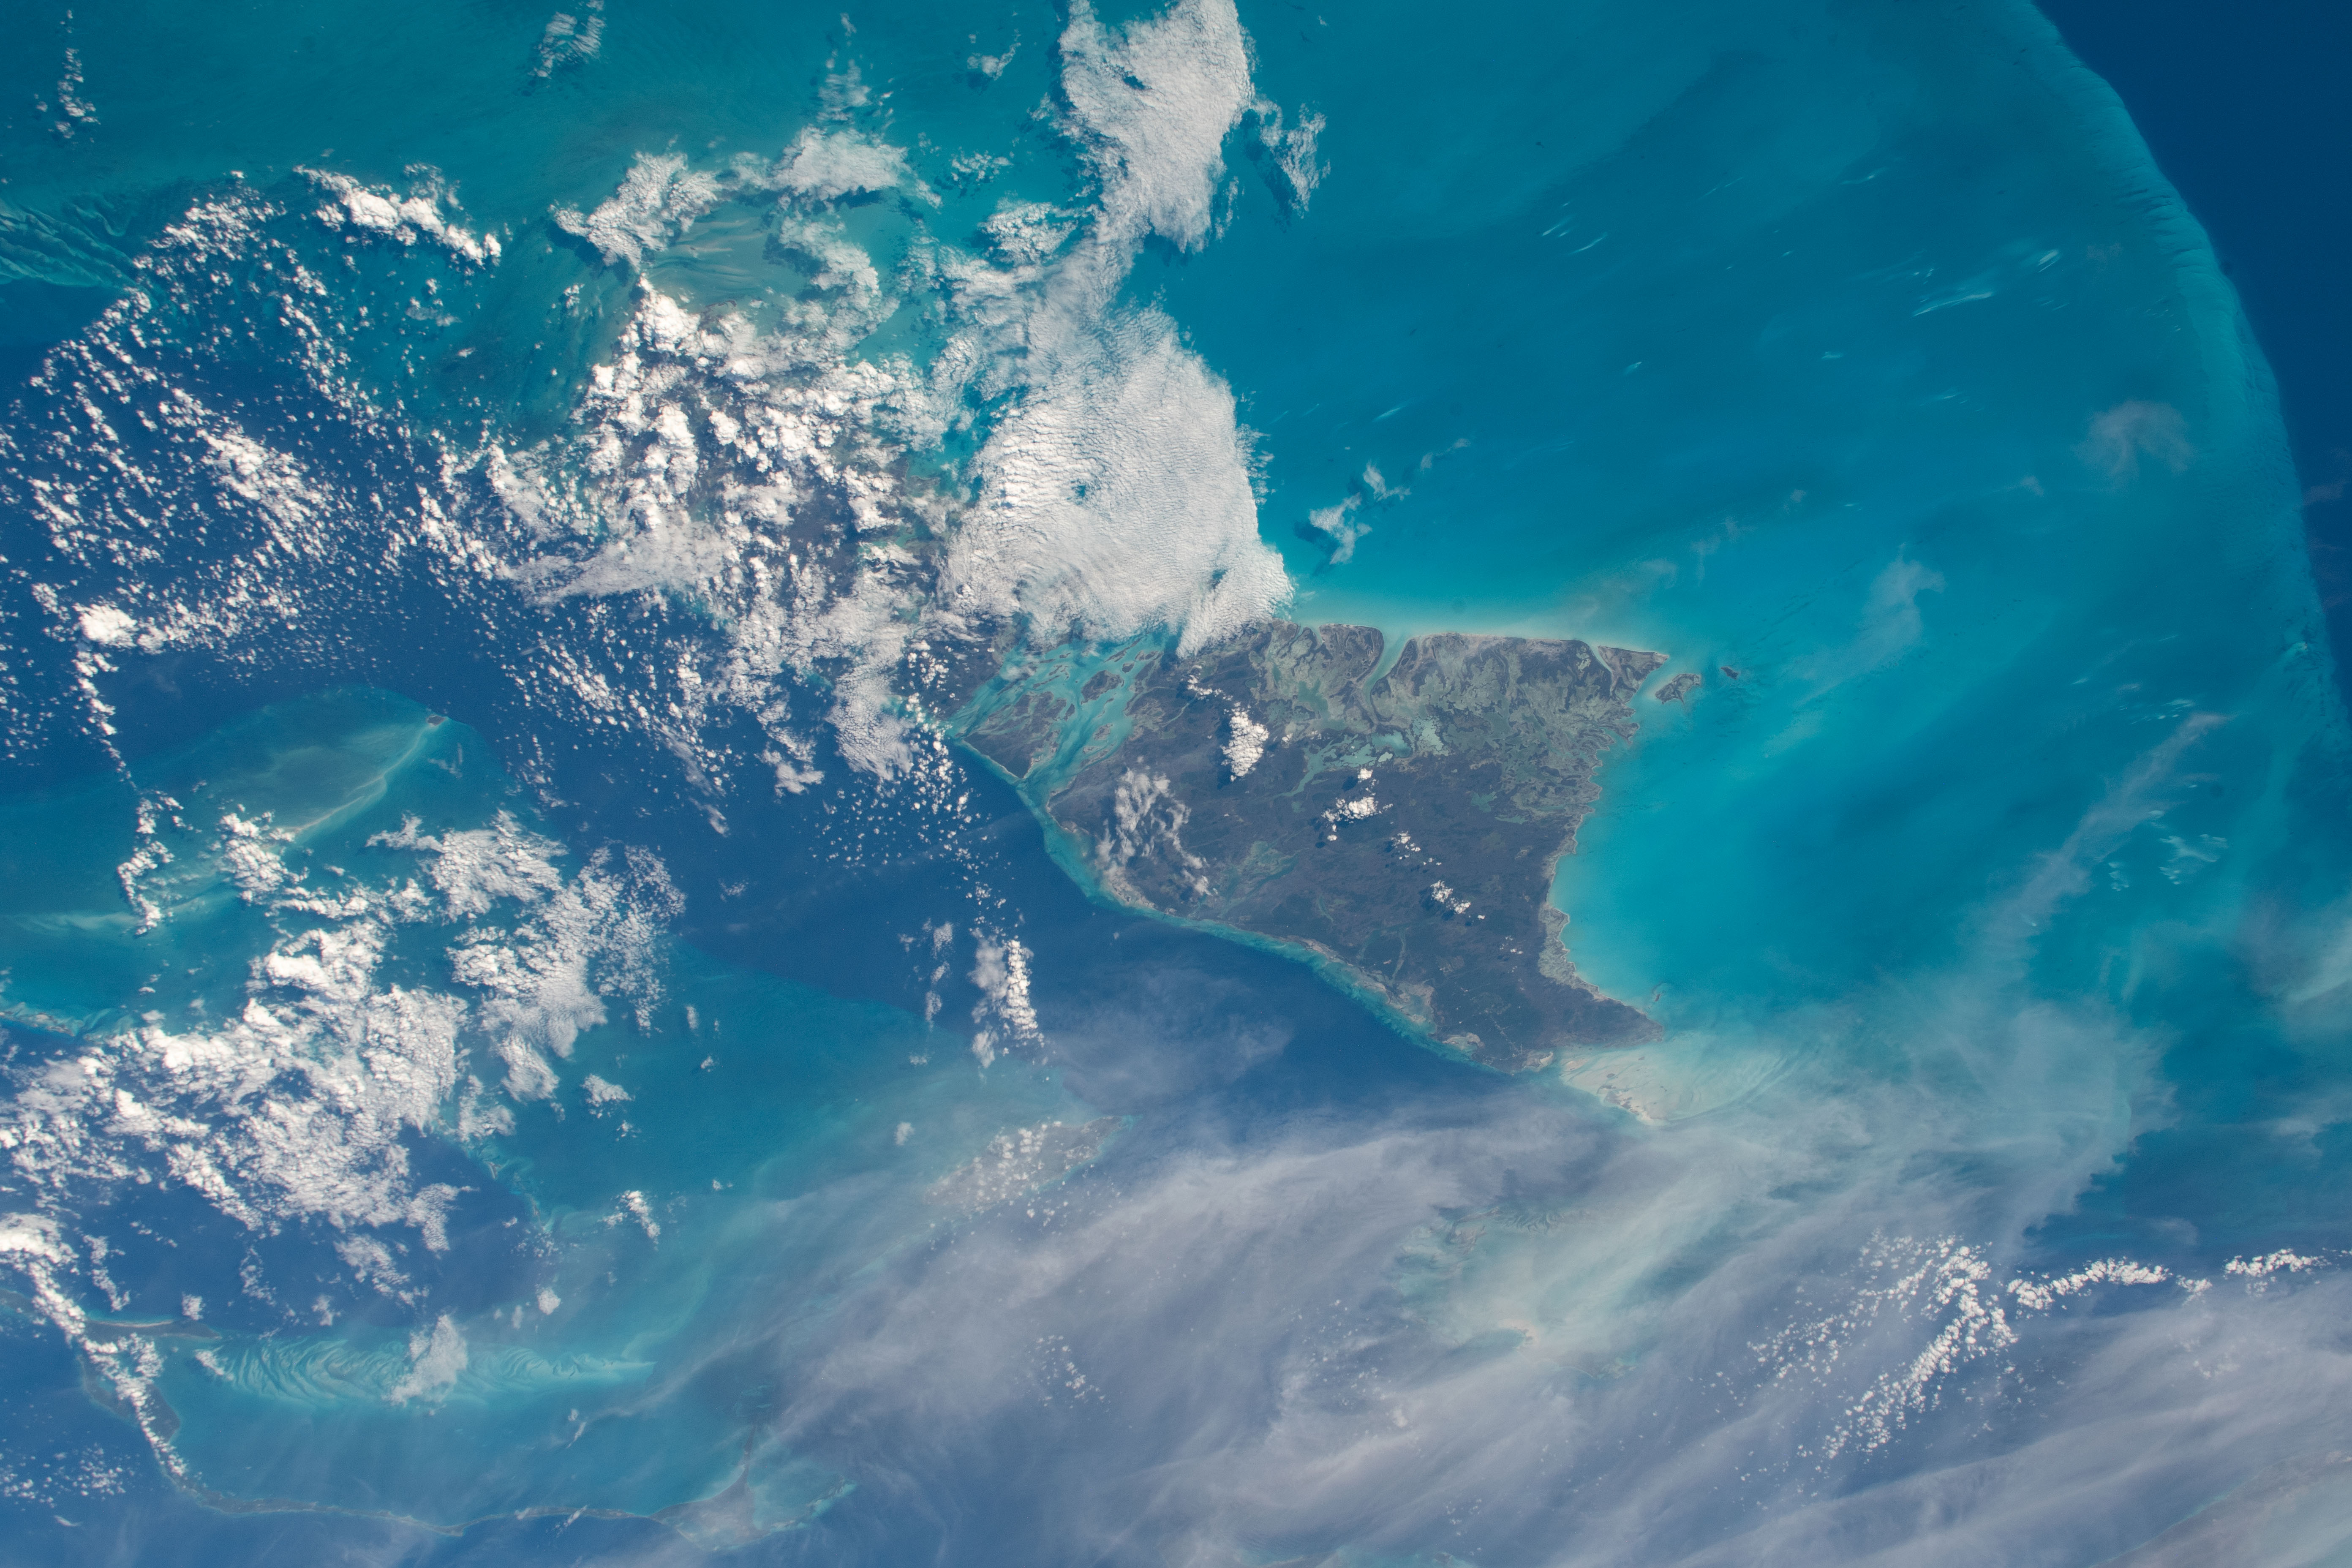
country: BAHAMAS
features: THE BAHAMAS, THE TONGUE OF THE OCEAN
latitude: 24.5
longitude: -78.0
